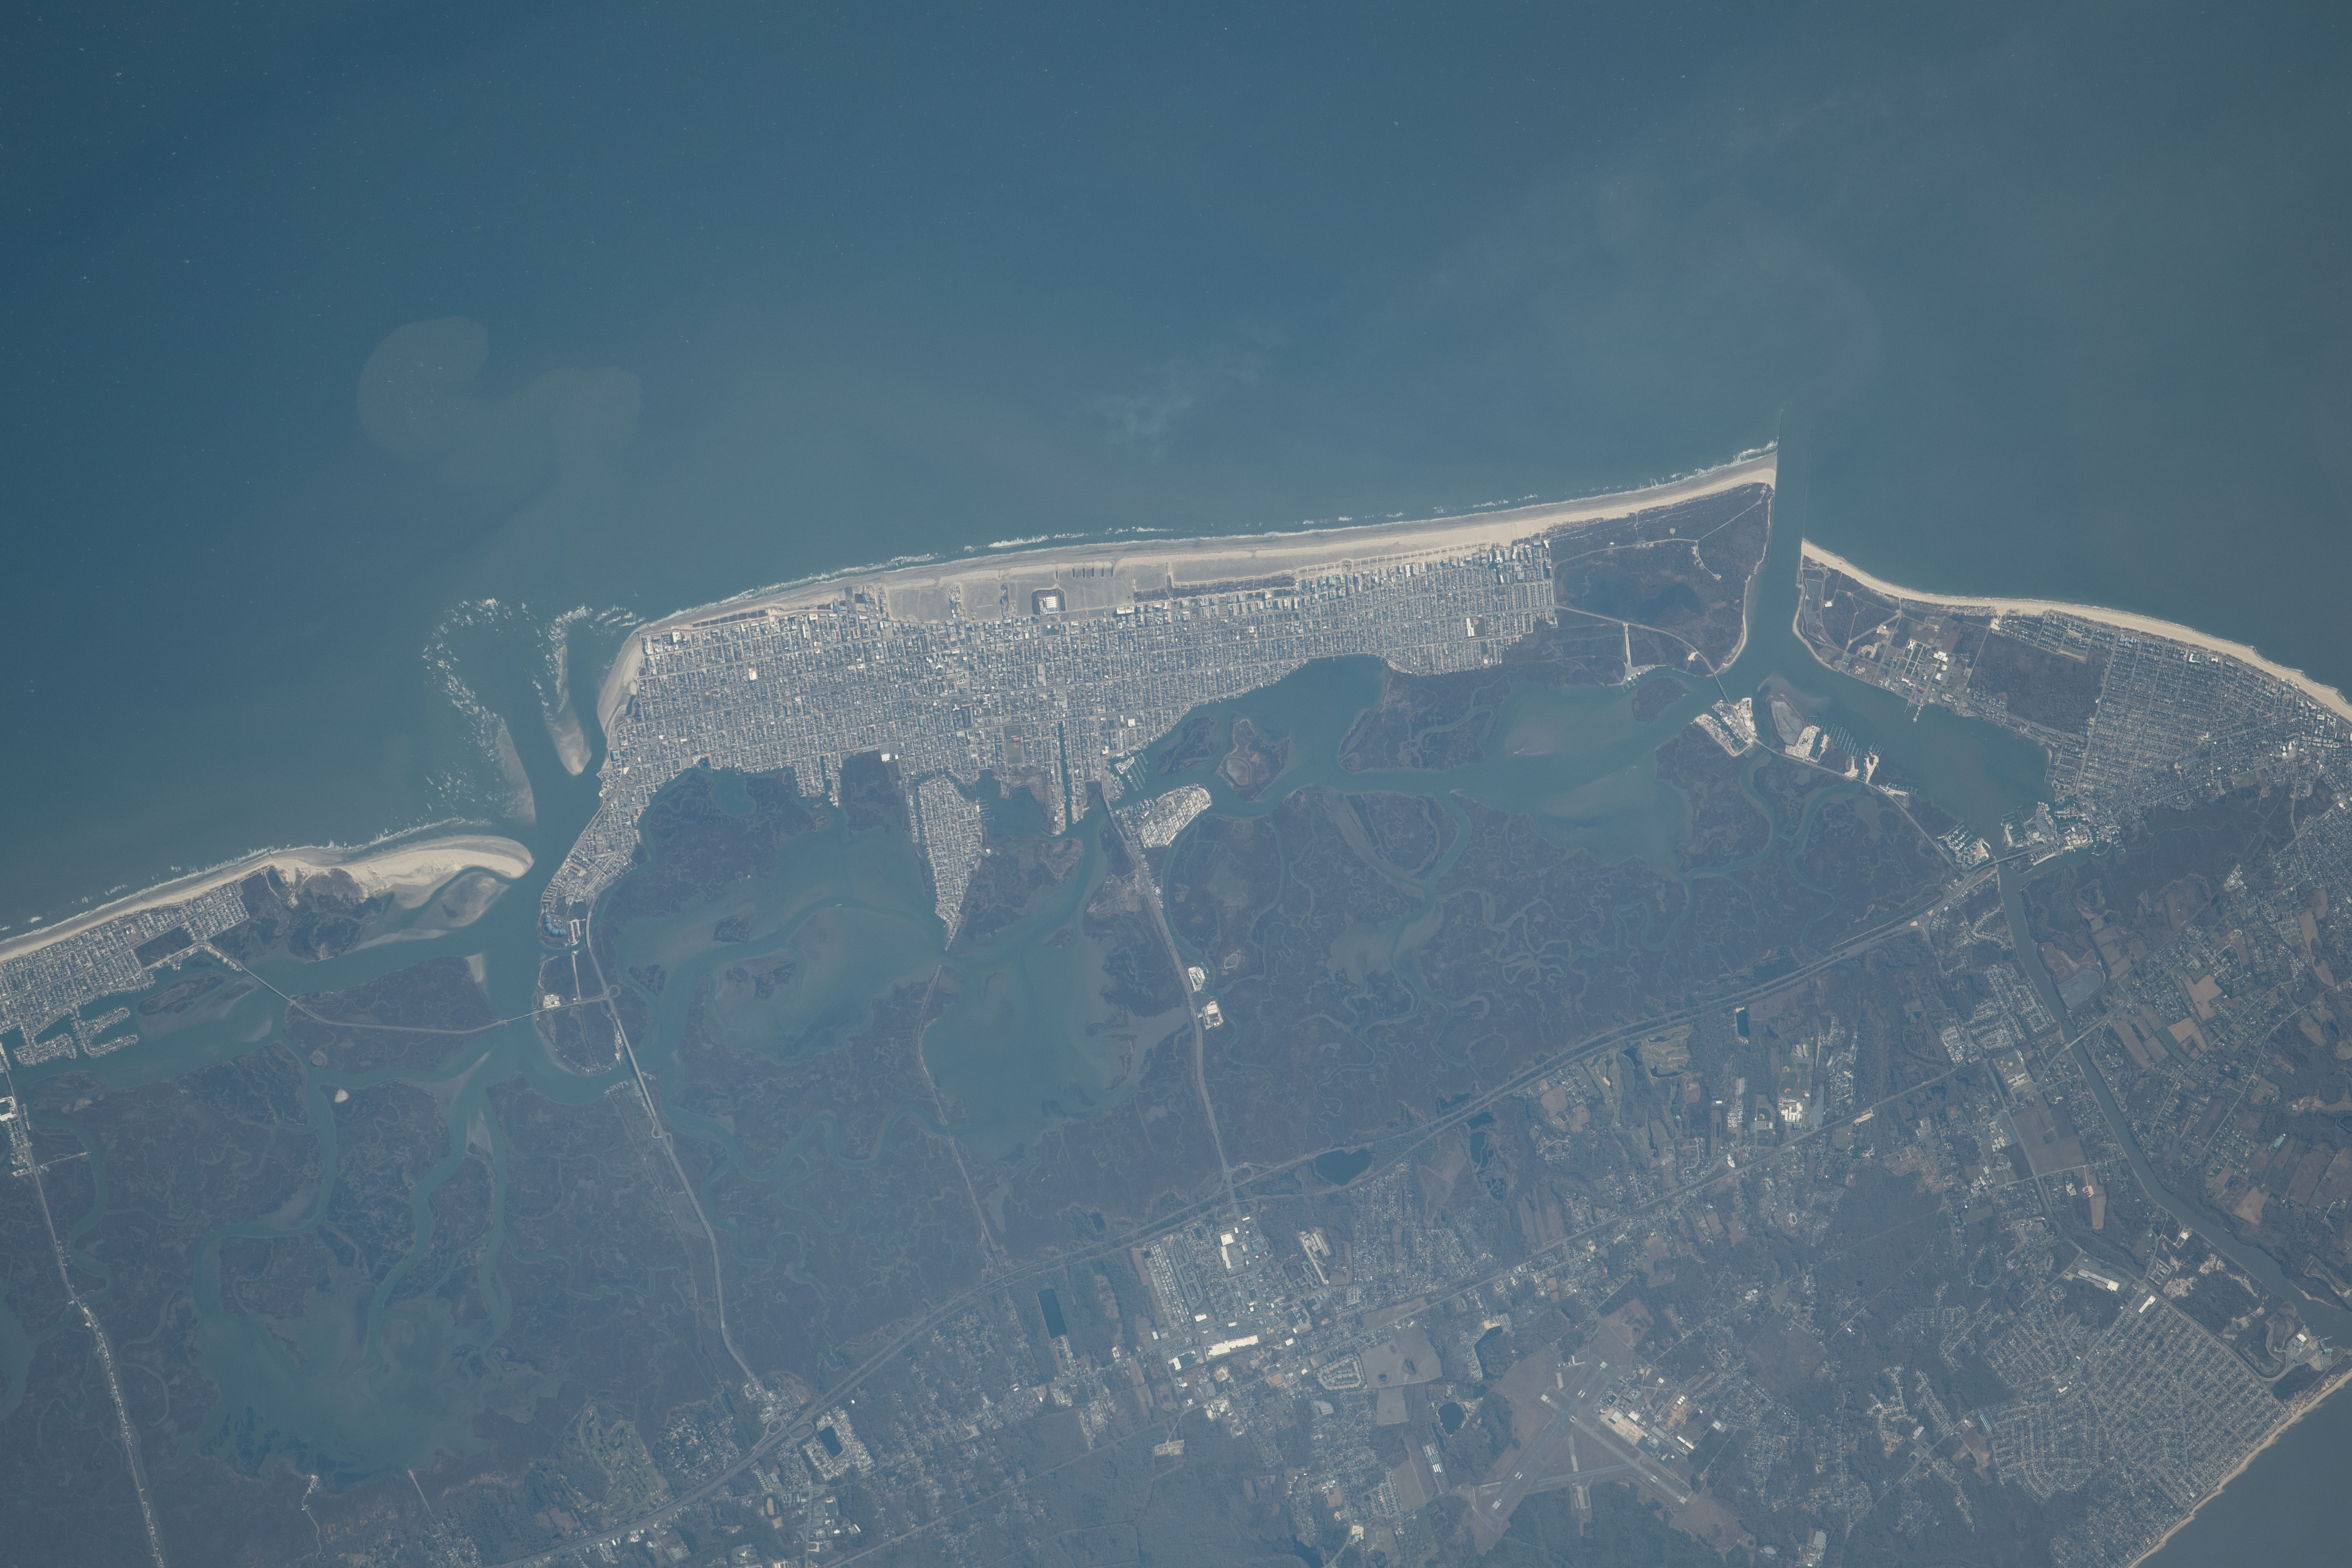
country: USA-NEW JERSEY
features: STONE HARBOR,SUNSET LAKE,SEVEN MILE POINT,WILDWOOD,HEREFORD INLET,CAPE MAY HARBOR,CAPE MAY INLET
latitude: 39.0
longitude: -74.8
